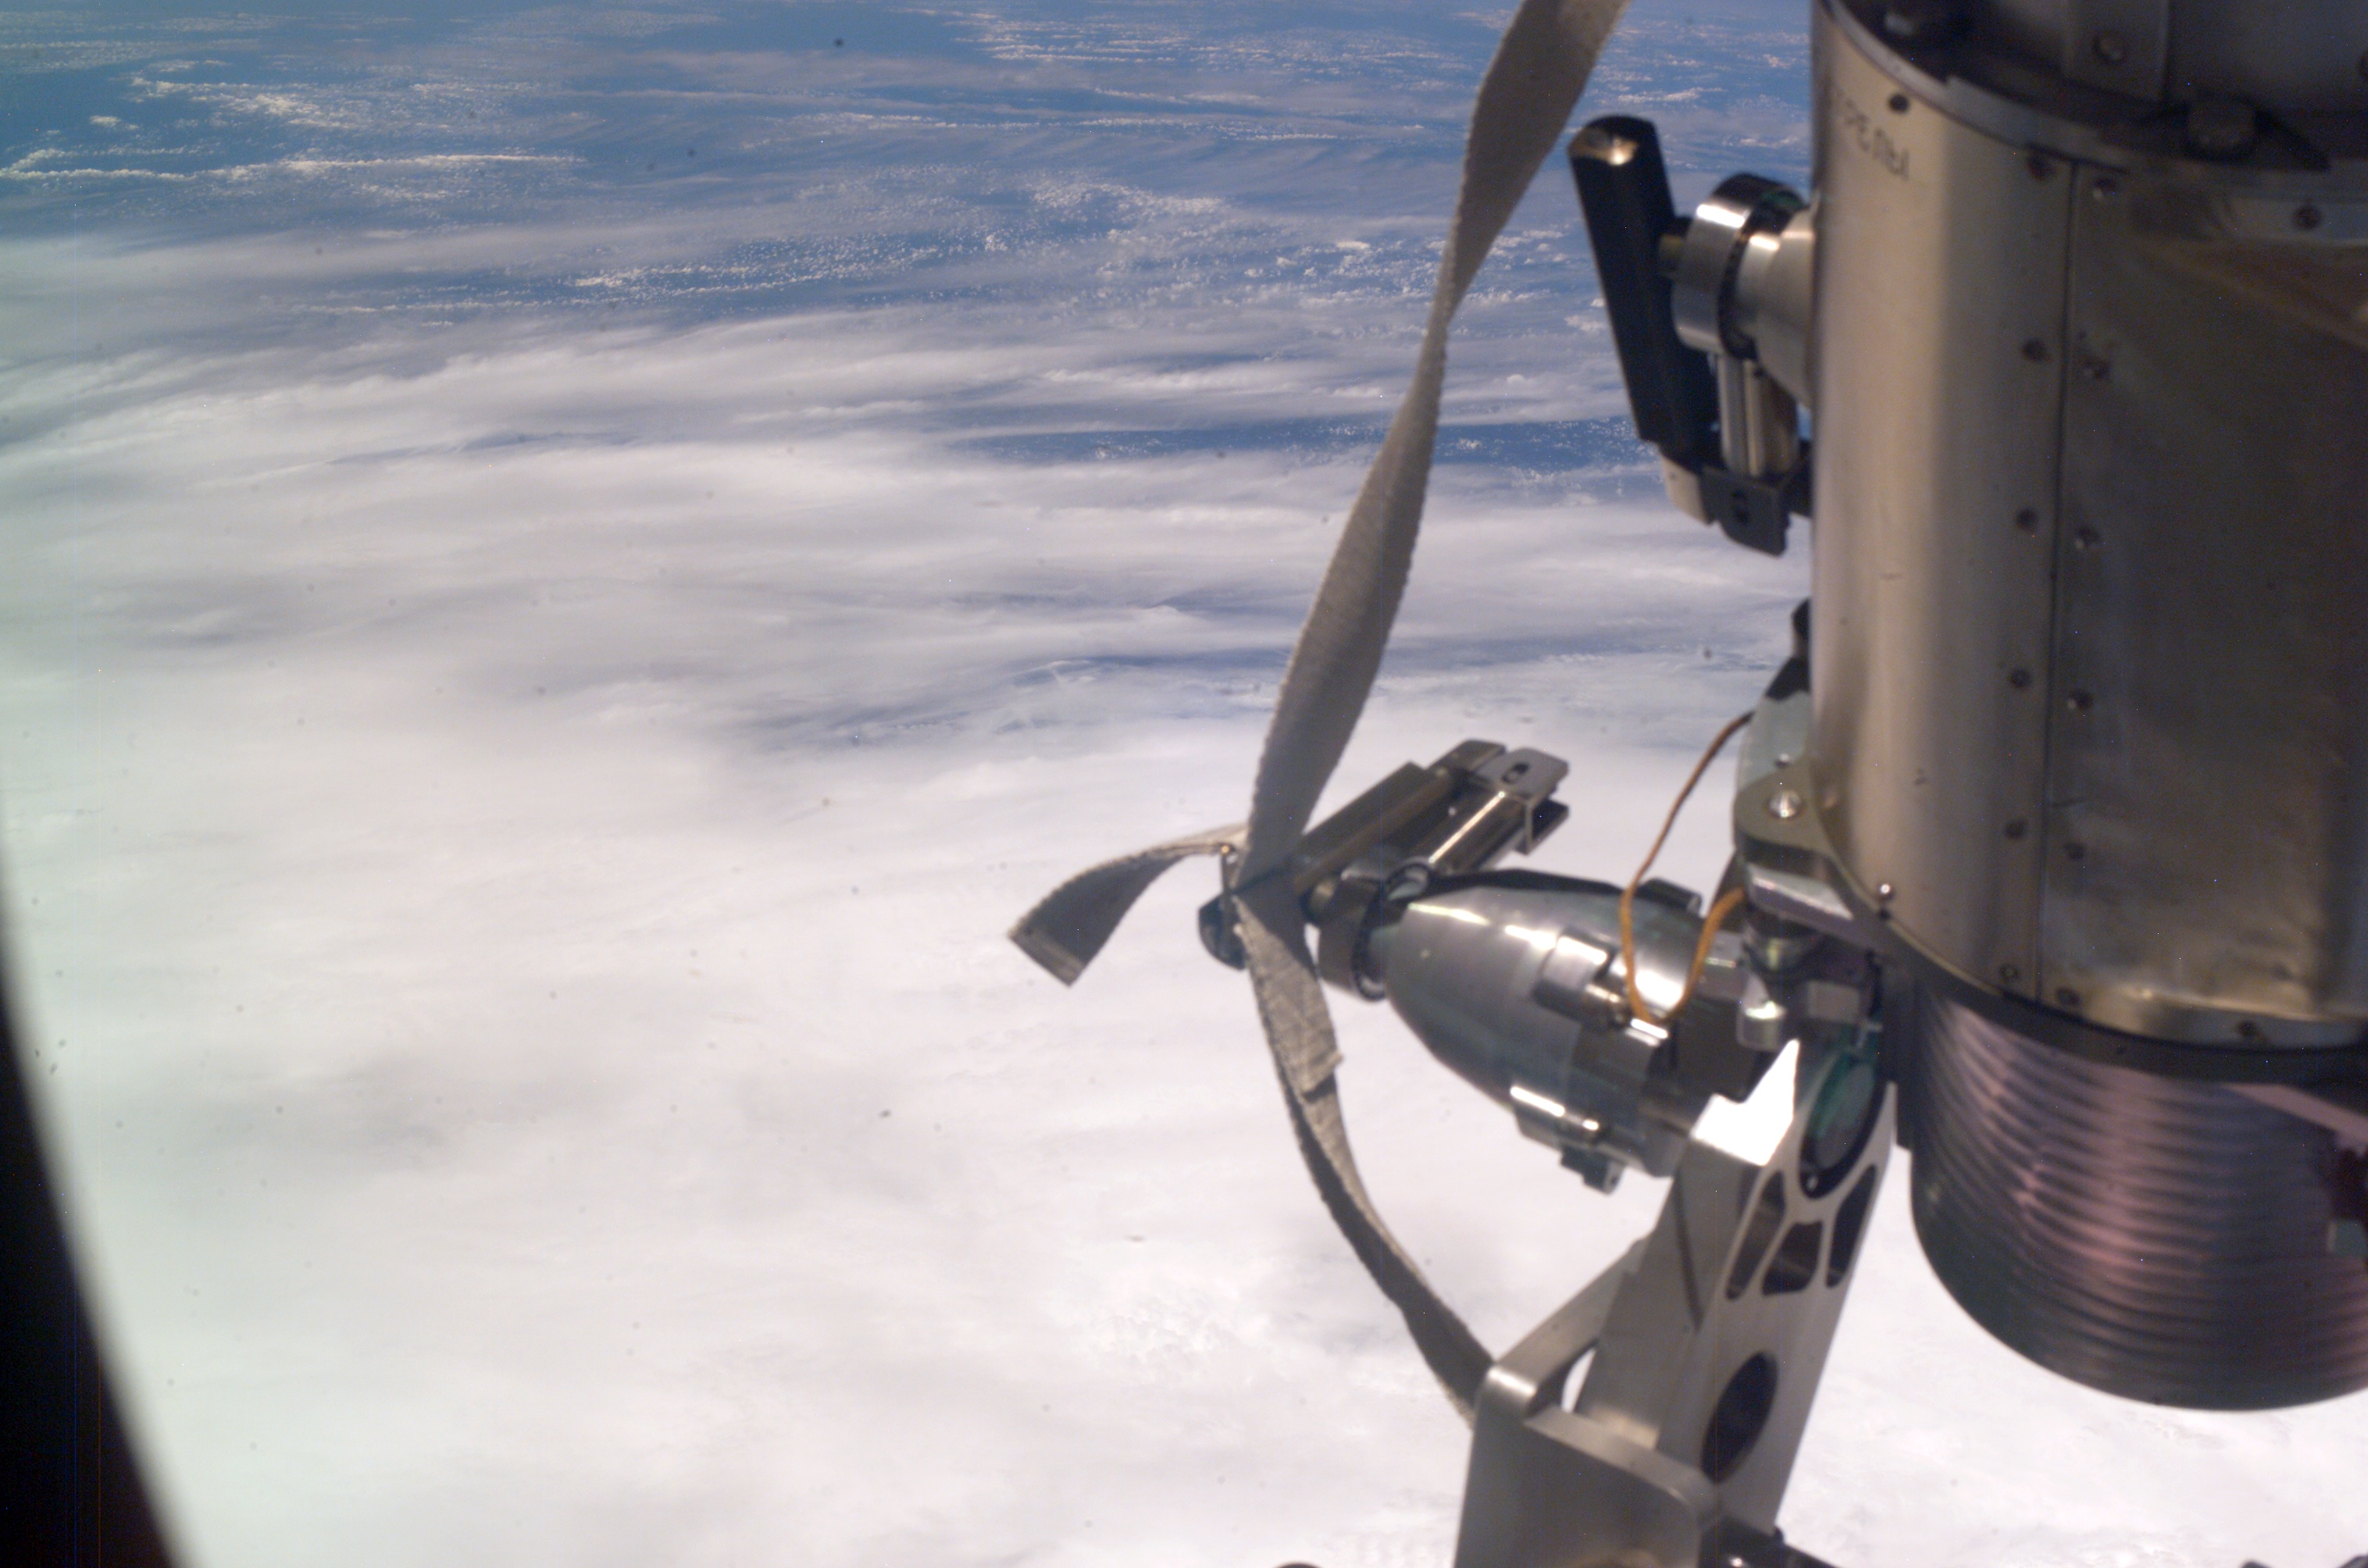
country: GULF OF MEXICO
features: TROPICAL STORM ARLENE(PARTIAL)
